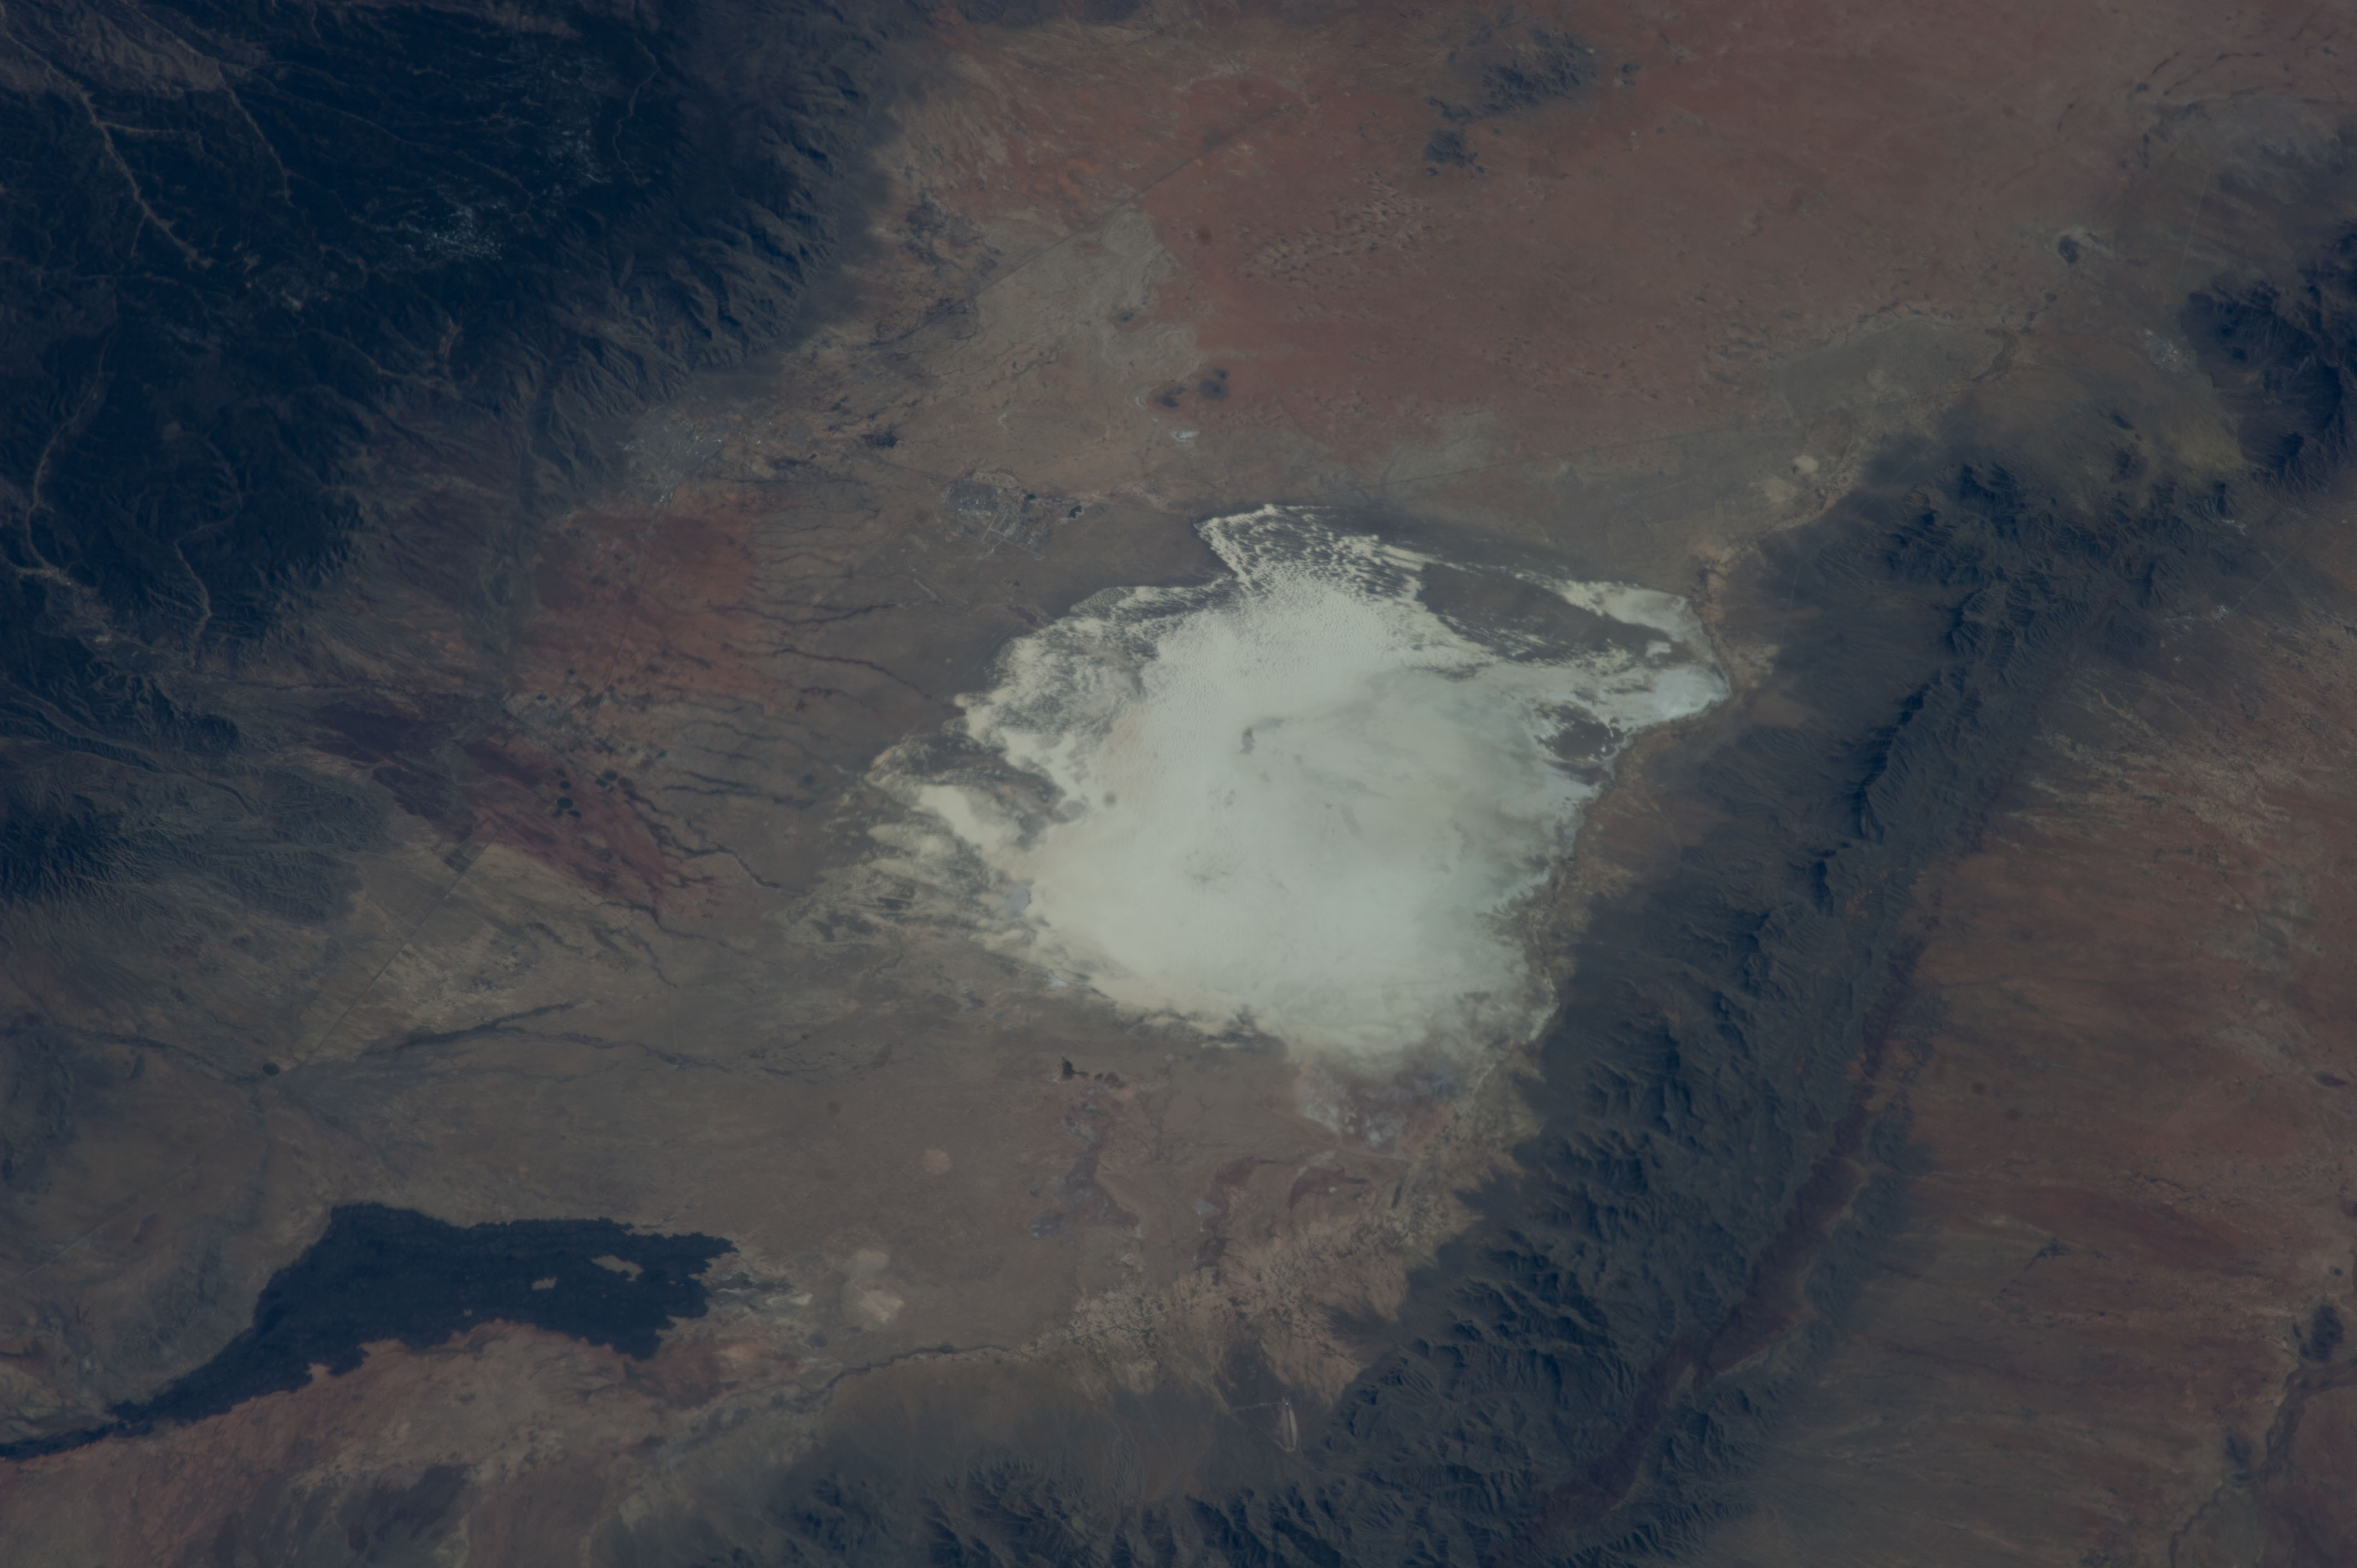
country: USA-NEW_MEXICO
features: WHITE SAND NATIONAL MONUMENT, MOUNTAINS, DESERT
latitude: 32.9
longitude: -106.3
